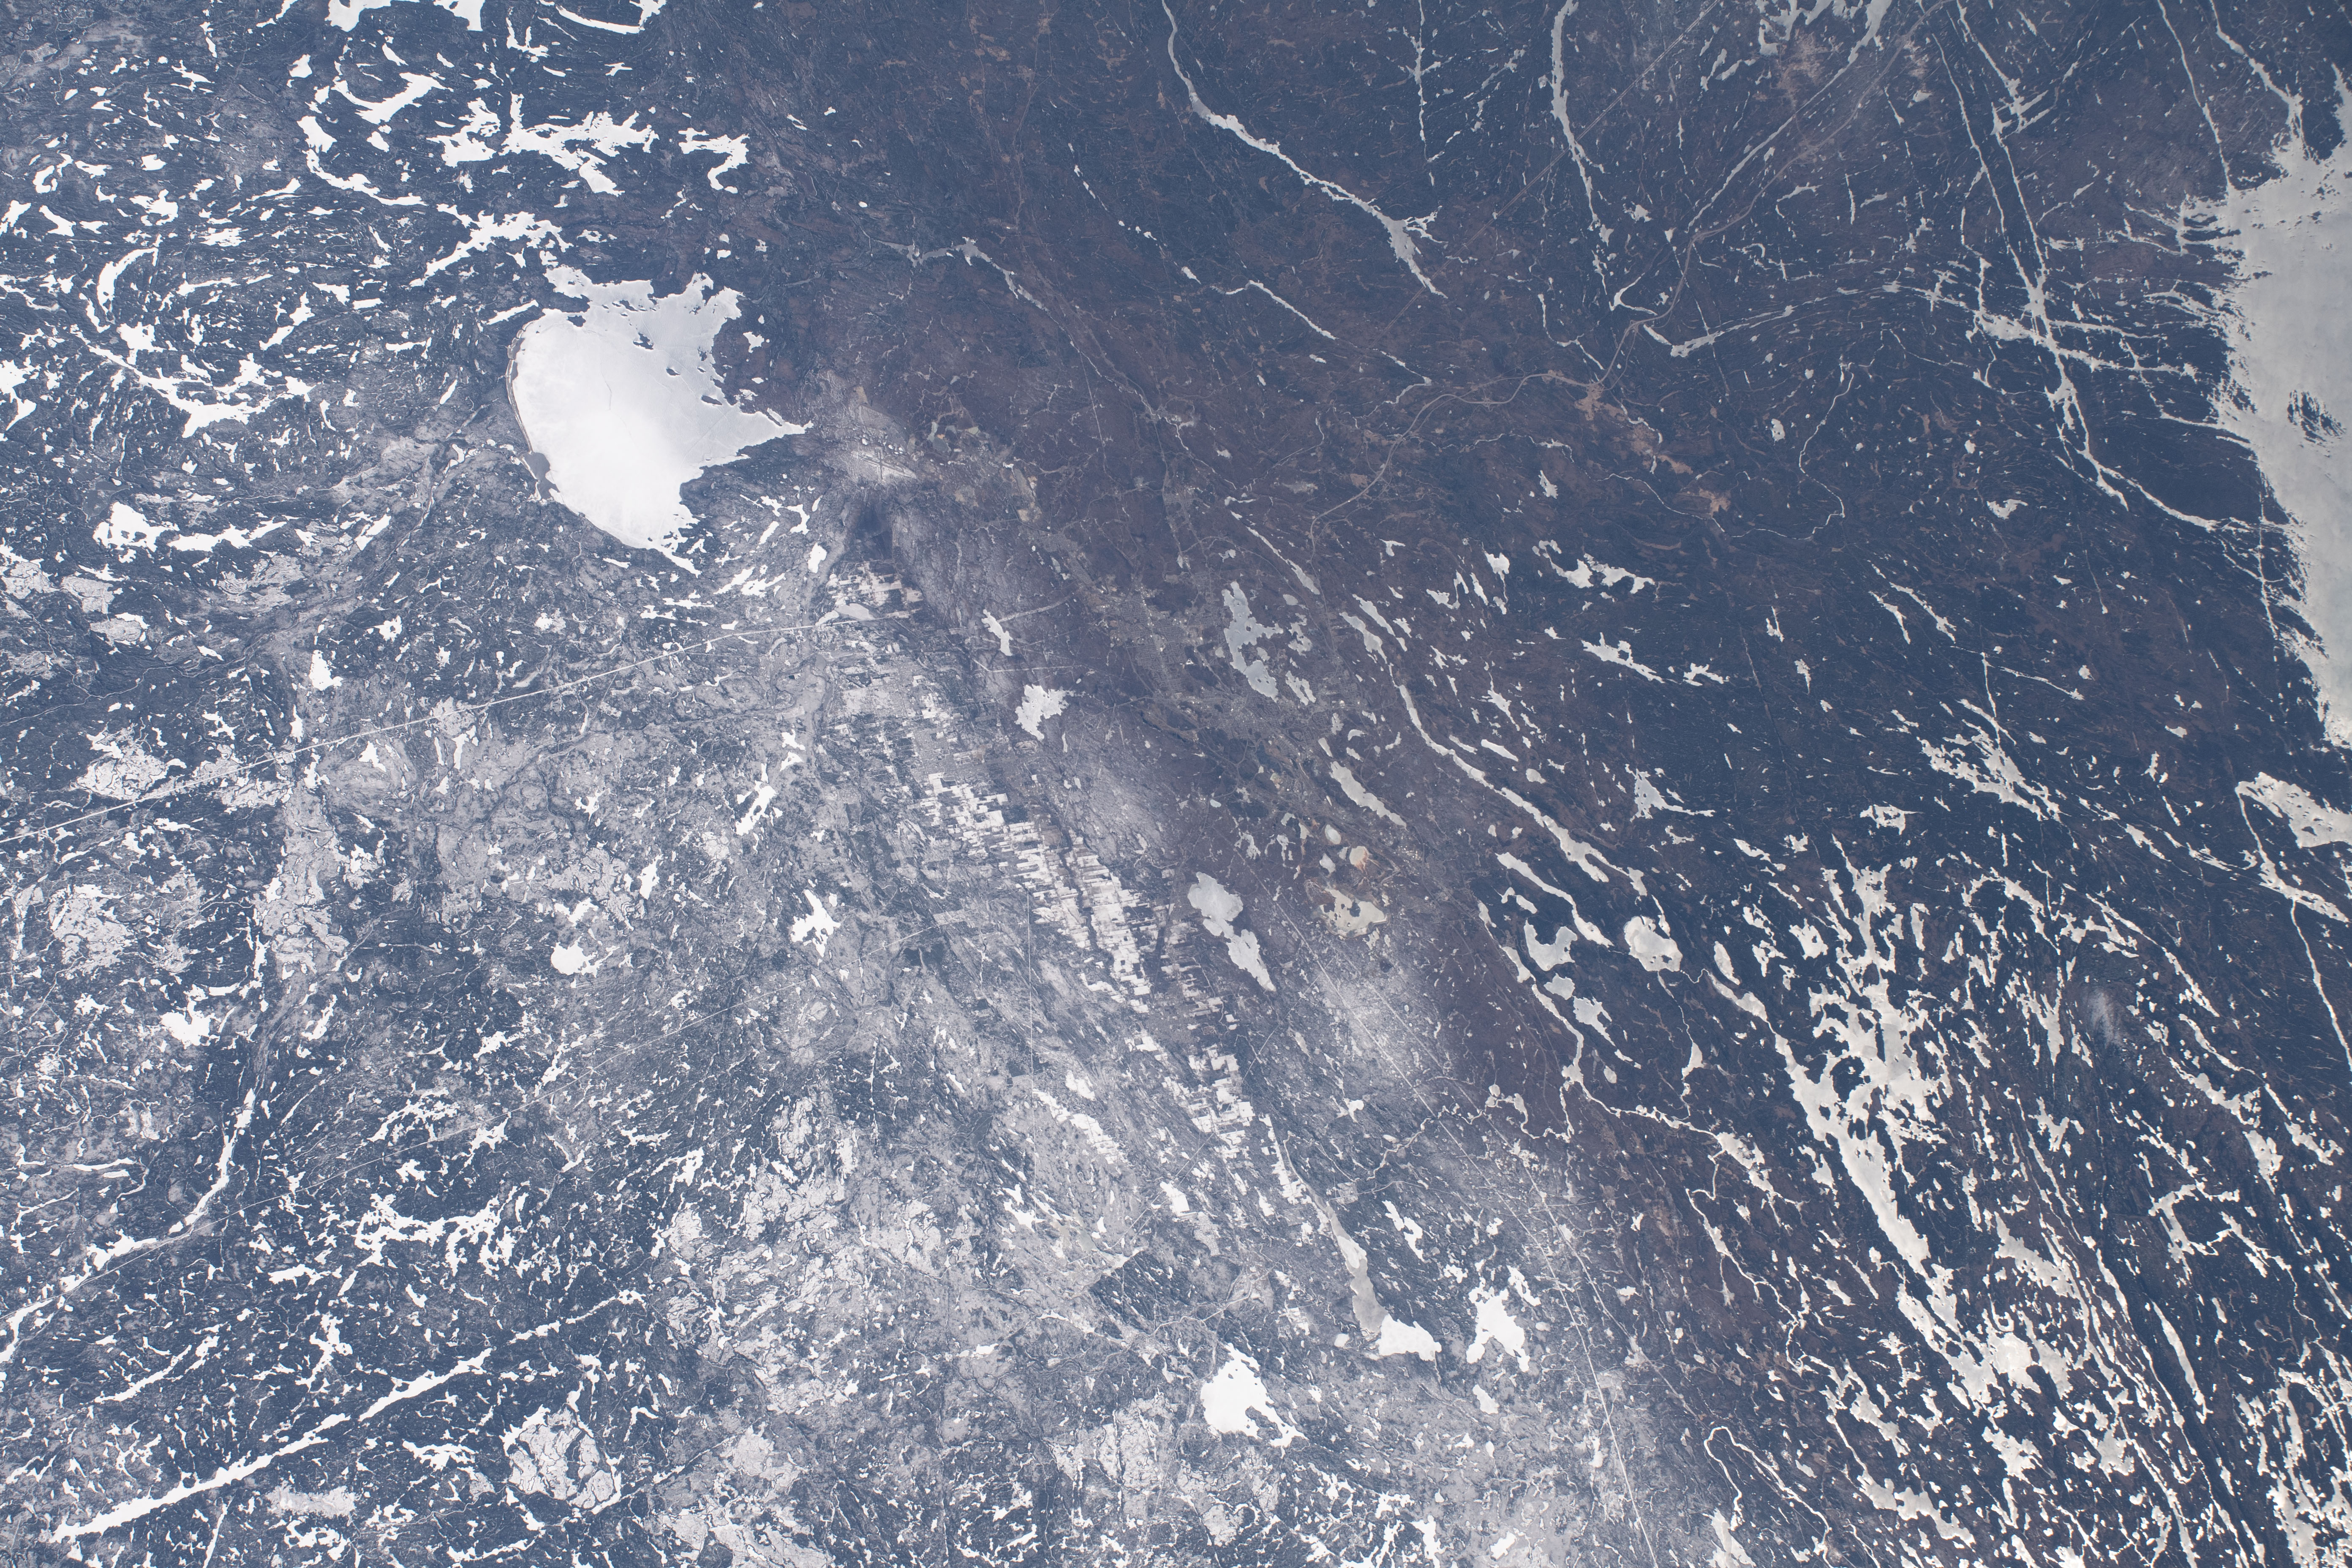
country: CANADA-O
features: SUDBURY, WANAPITEL LAKE, GEORGIAN, CANADA,CITY OF GREATER SUDBURY,ONTARIO,LAKES: WANAPITEI
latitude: 46.5
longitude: -81.0
